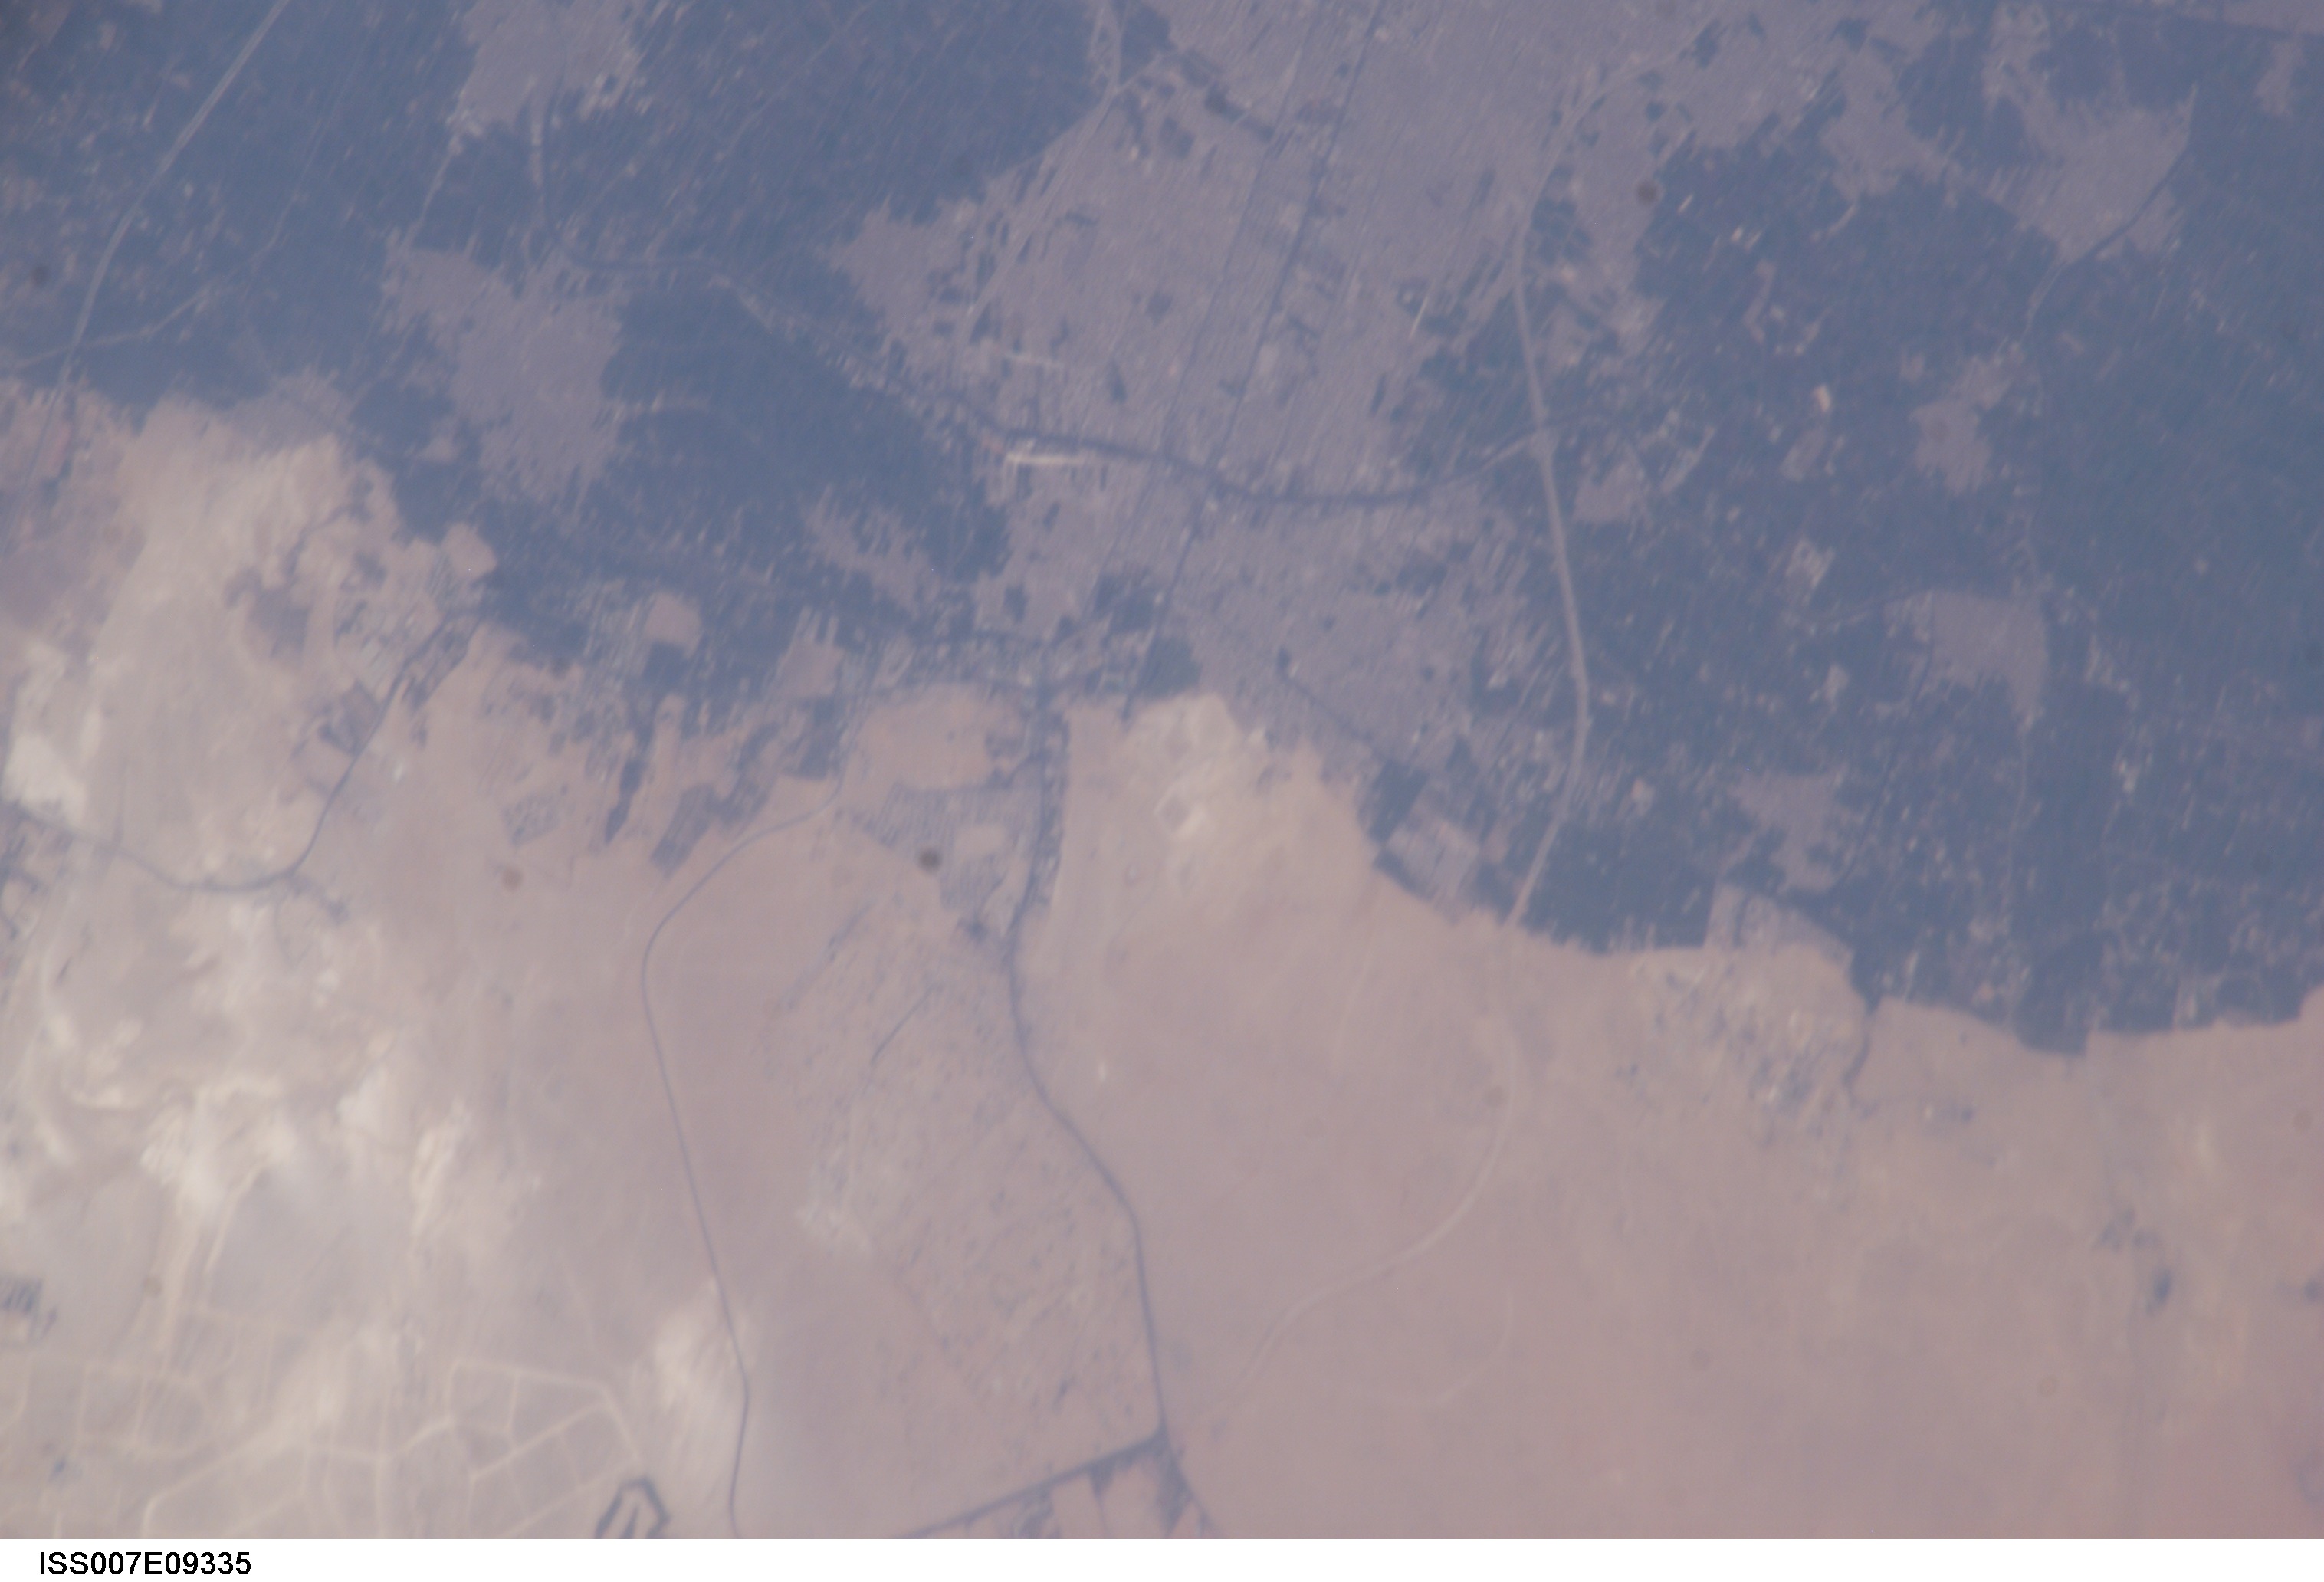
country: EGYPT
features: GIZA, PYRAMIDS, AGRICULTURE, ROADS
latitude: 30.0
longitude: 31.1
